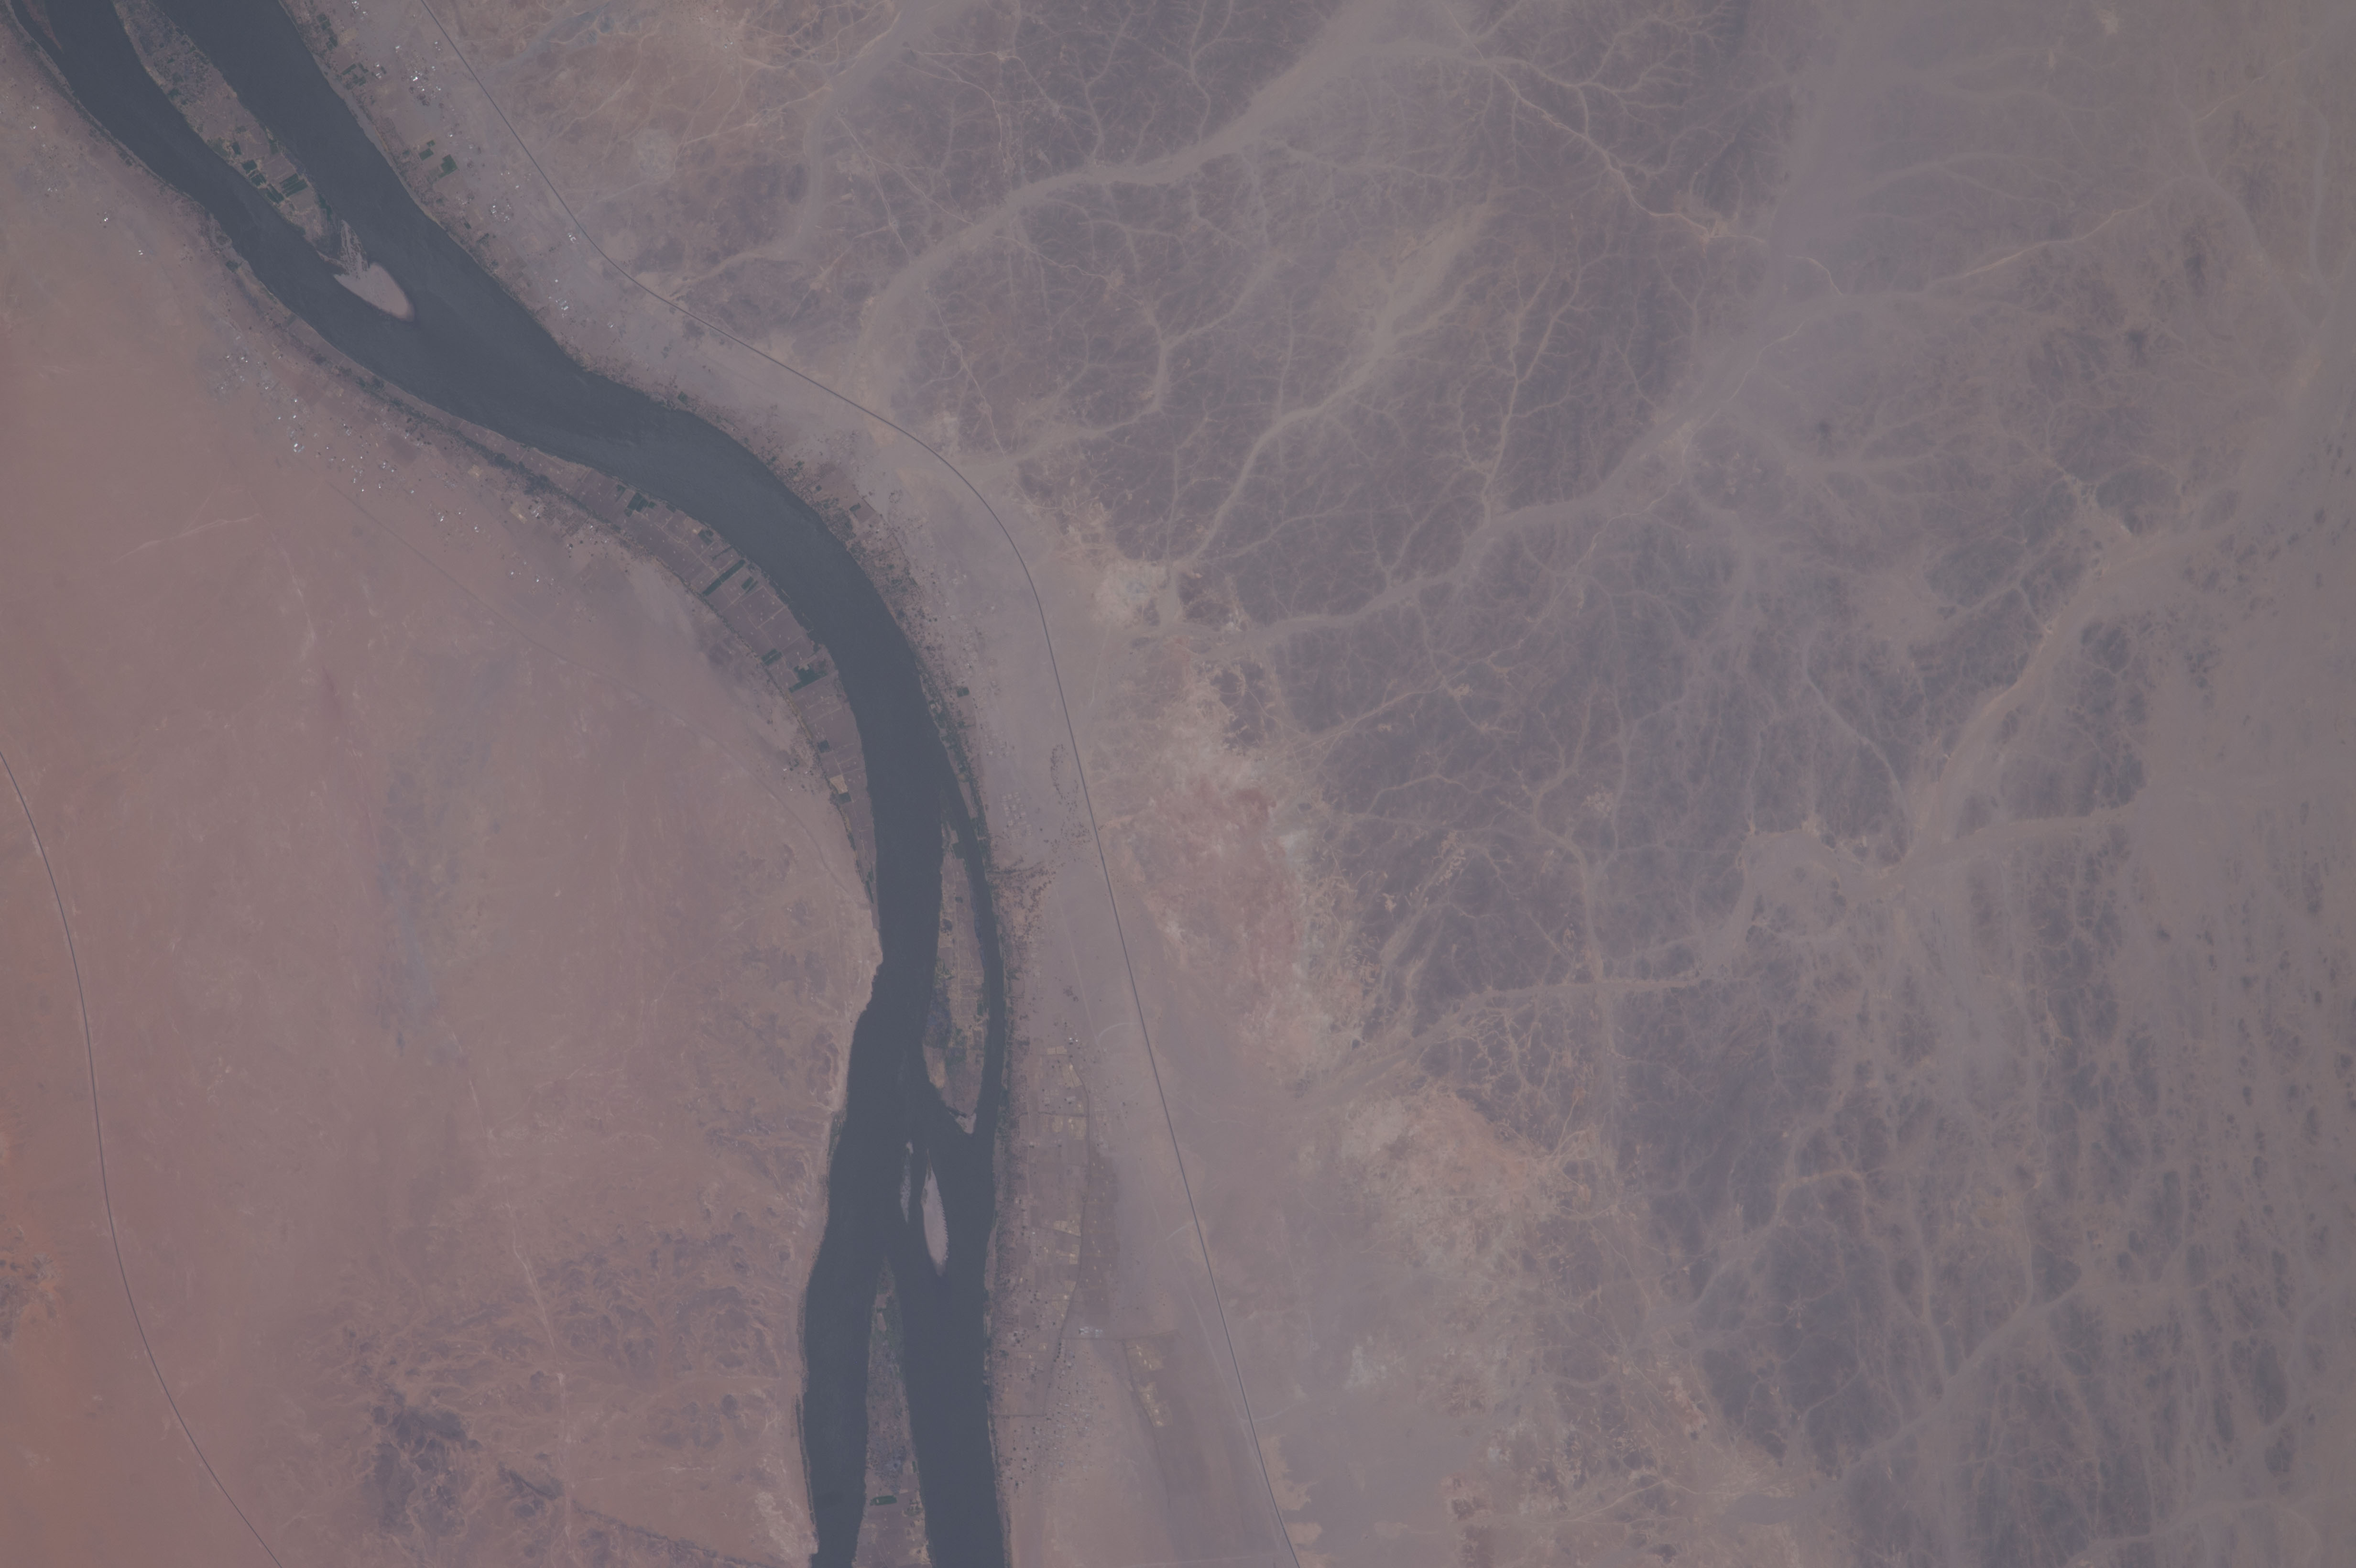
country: SUDAN
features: NUBIAN DESERT, NILE RIVER, NORTHERN, OSHOMATTO
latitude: 20.5
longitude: 30.3
